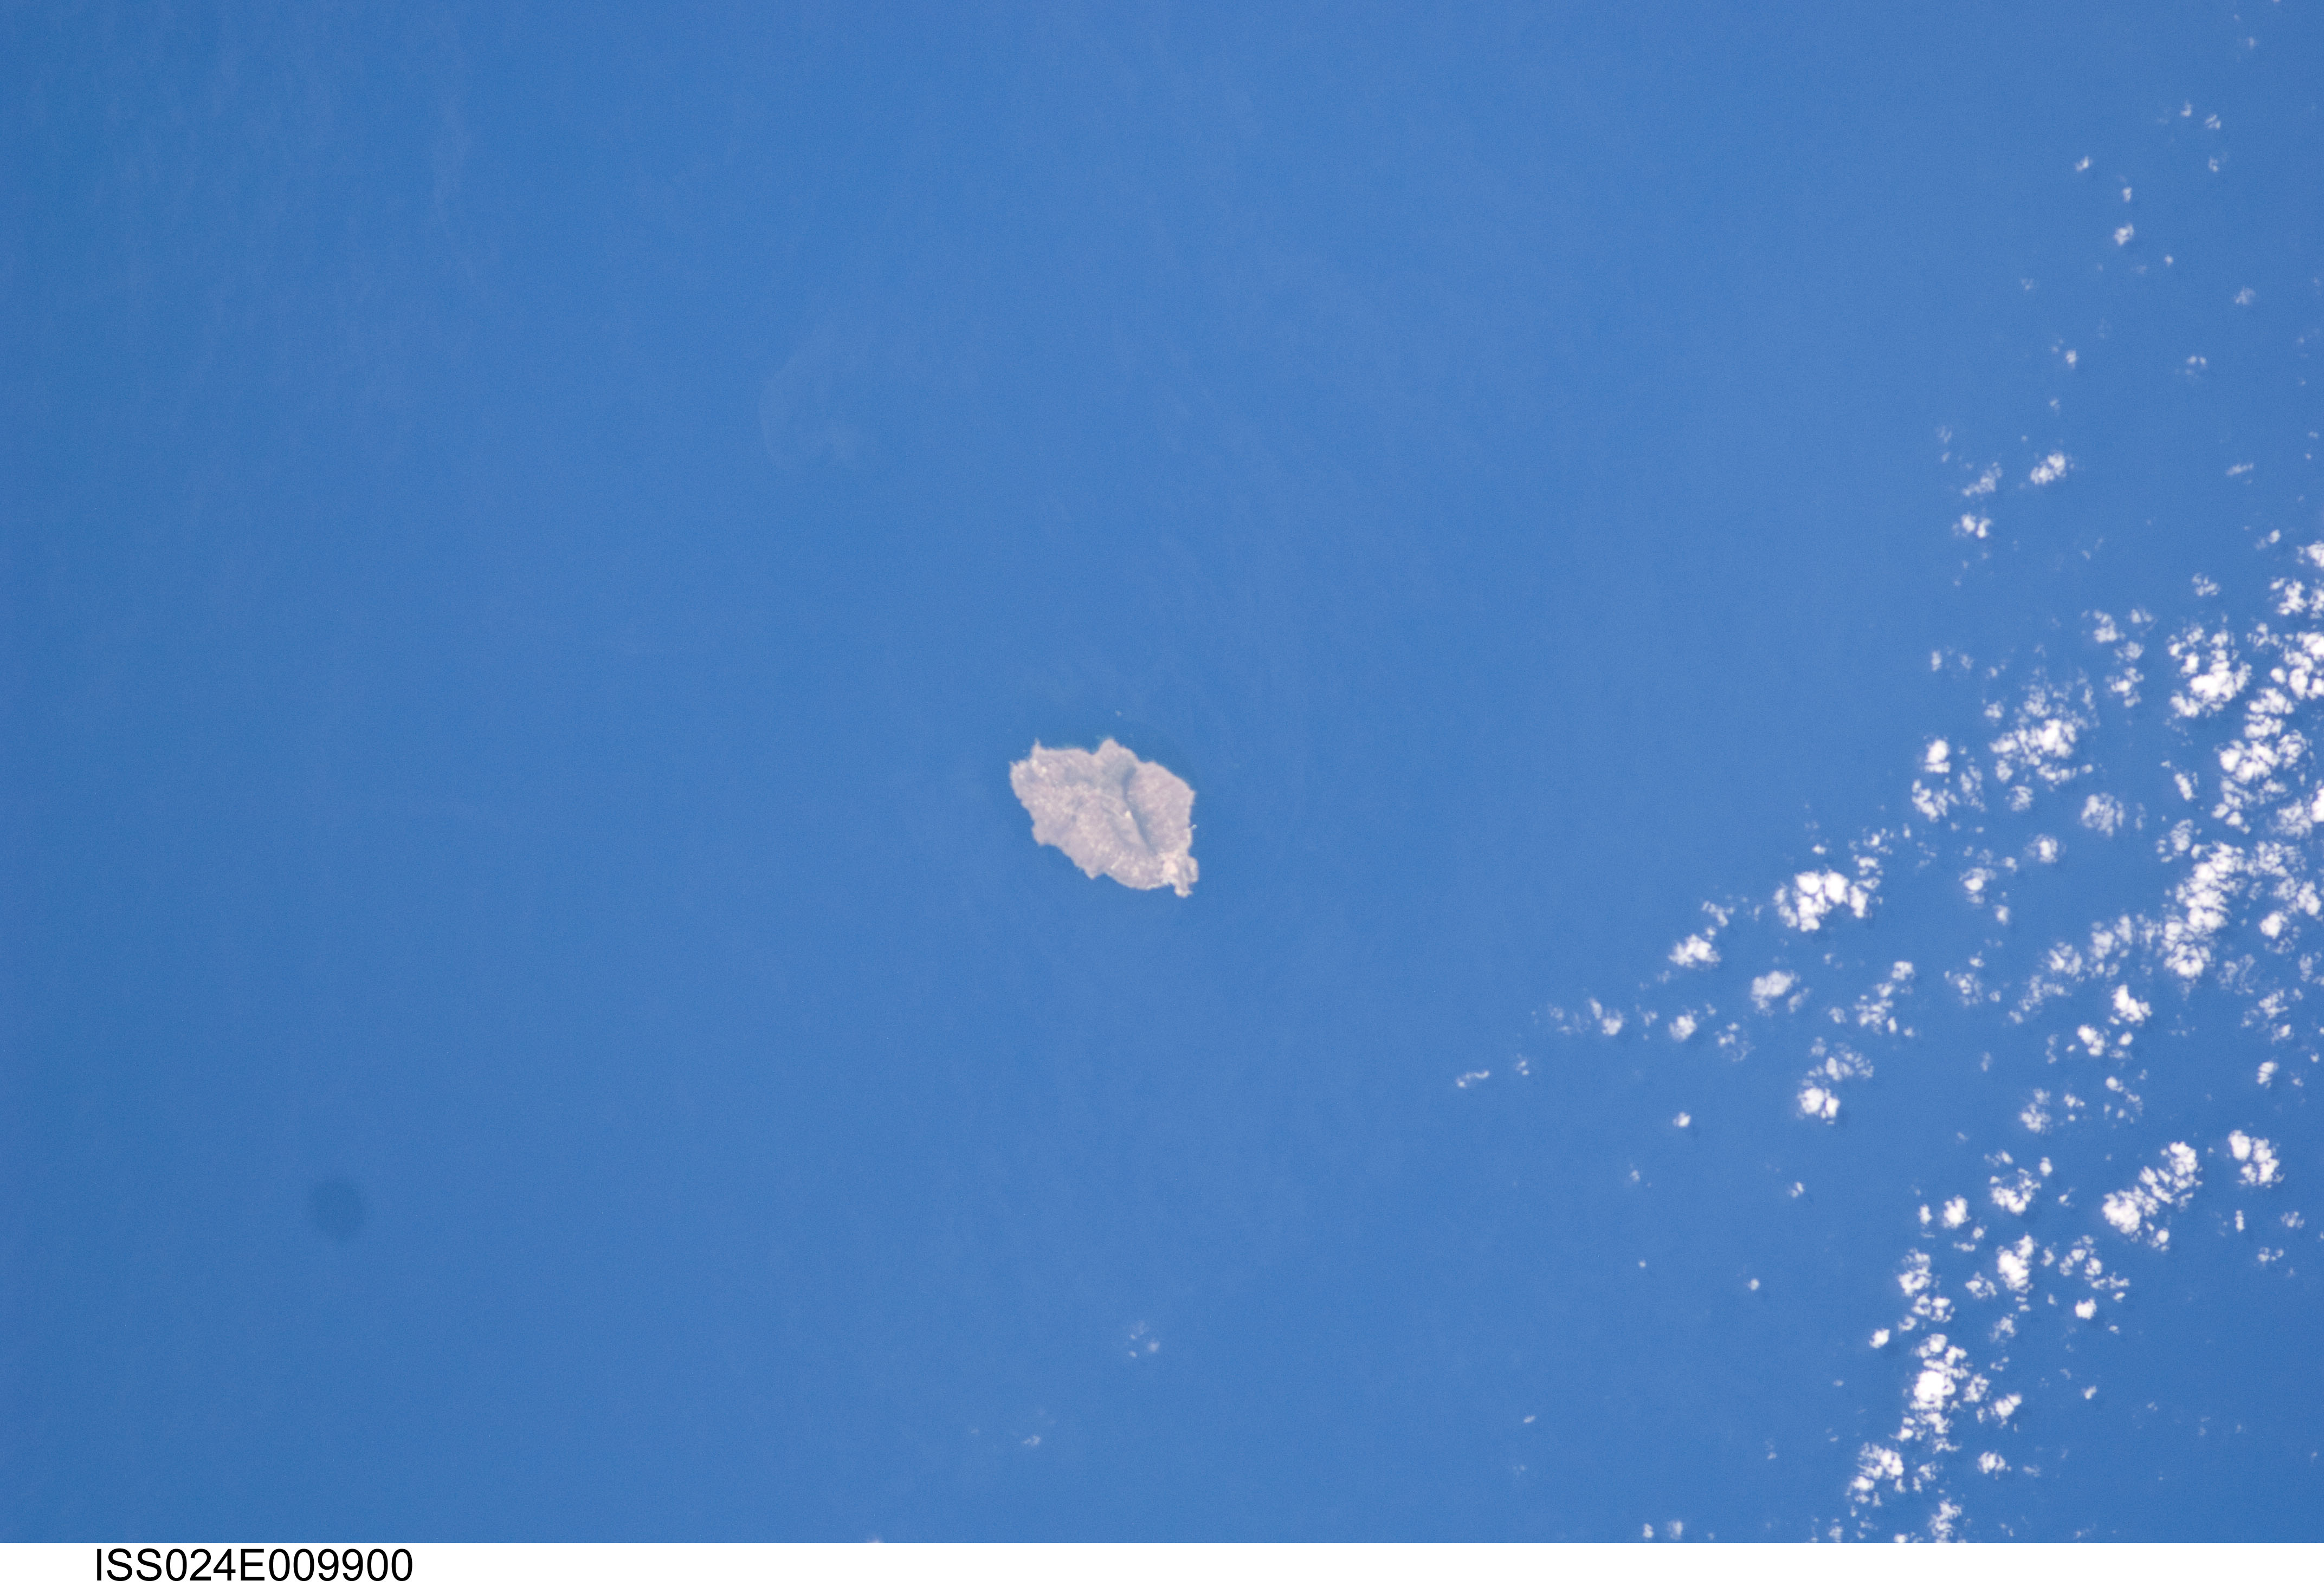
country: SICILY
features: USTICA I., TYRRHENIAN SEA
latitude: 38.7
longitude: 13.2
